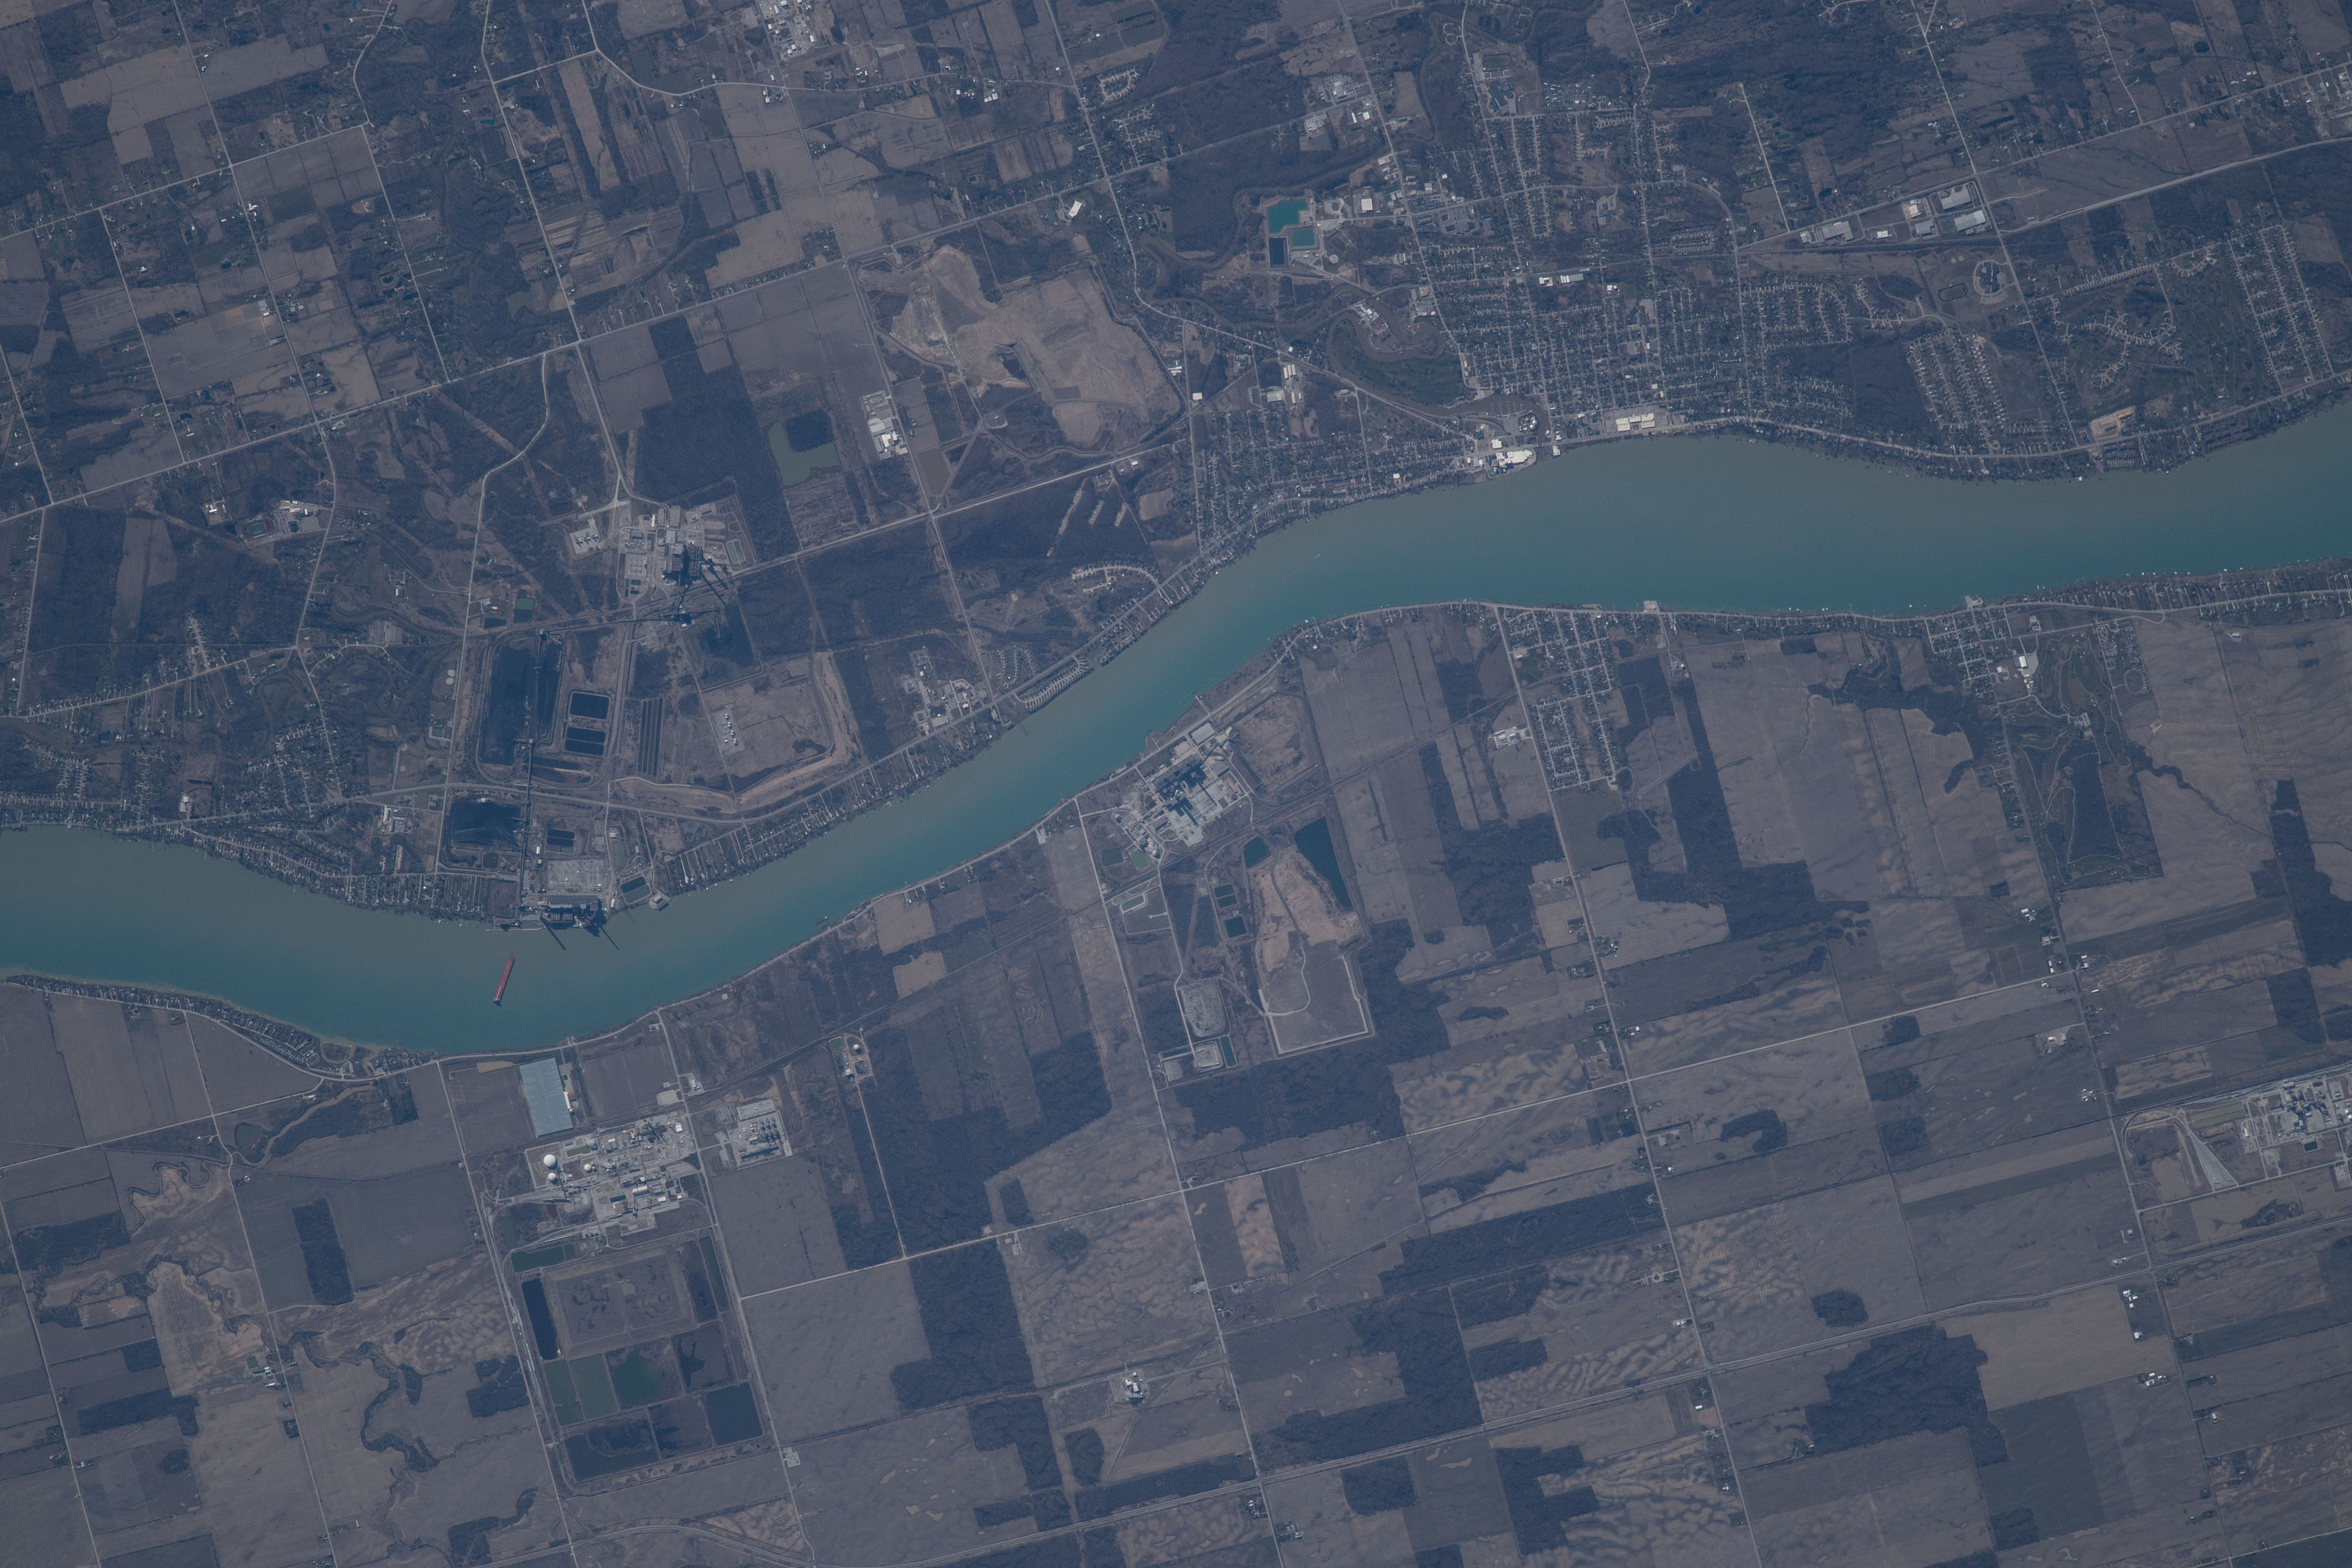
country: CANADA-O
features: EAST CHINA, MOORETOWN, ST. CLAIR RIVER, VEGETATION, FARMLANDS
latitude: 42.8
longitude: -82.5
